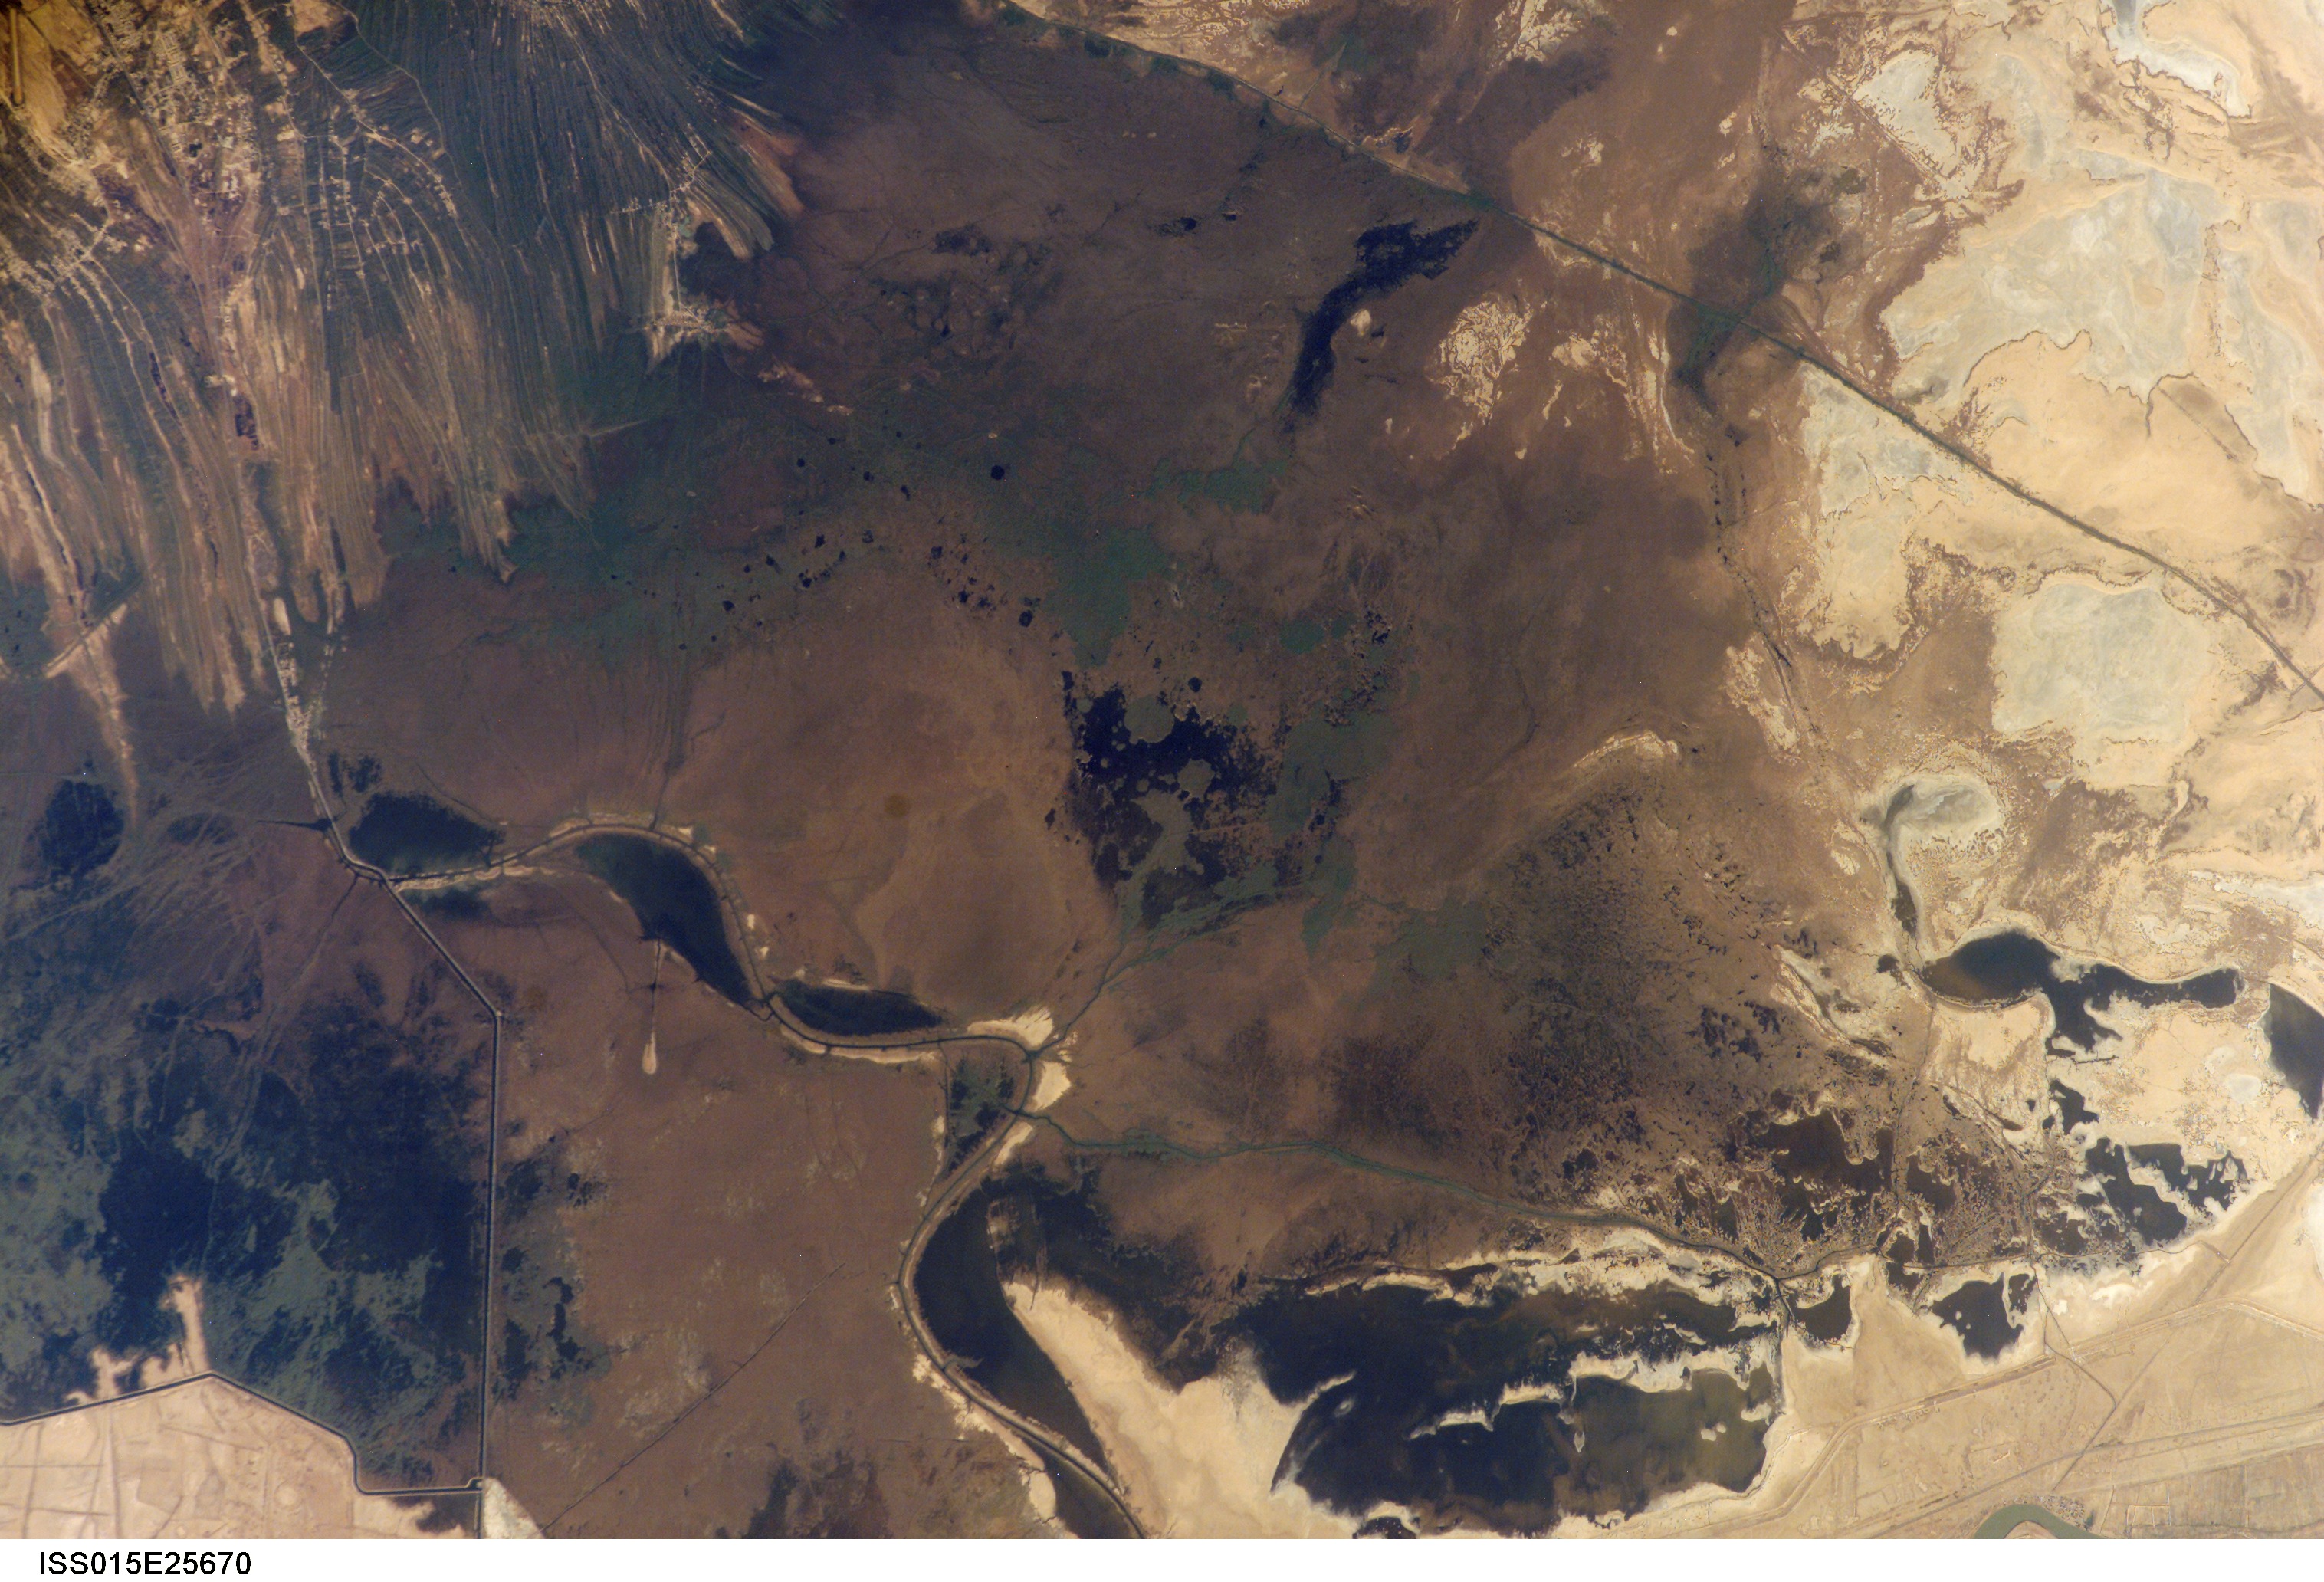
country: IRAN
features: WETLANDS, KARUN R. DELTA, AGR.
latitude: 30.6
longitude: 48.5
